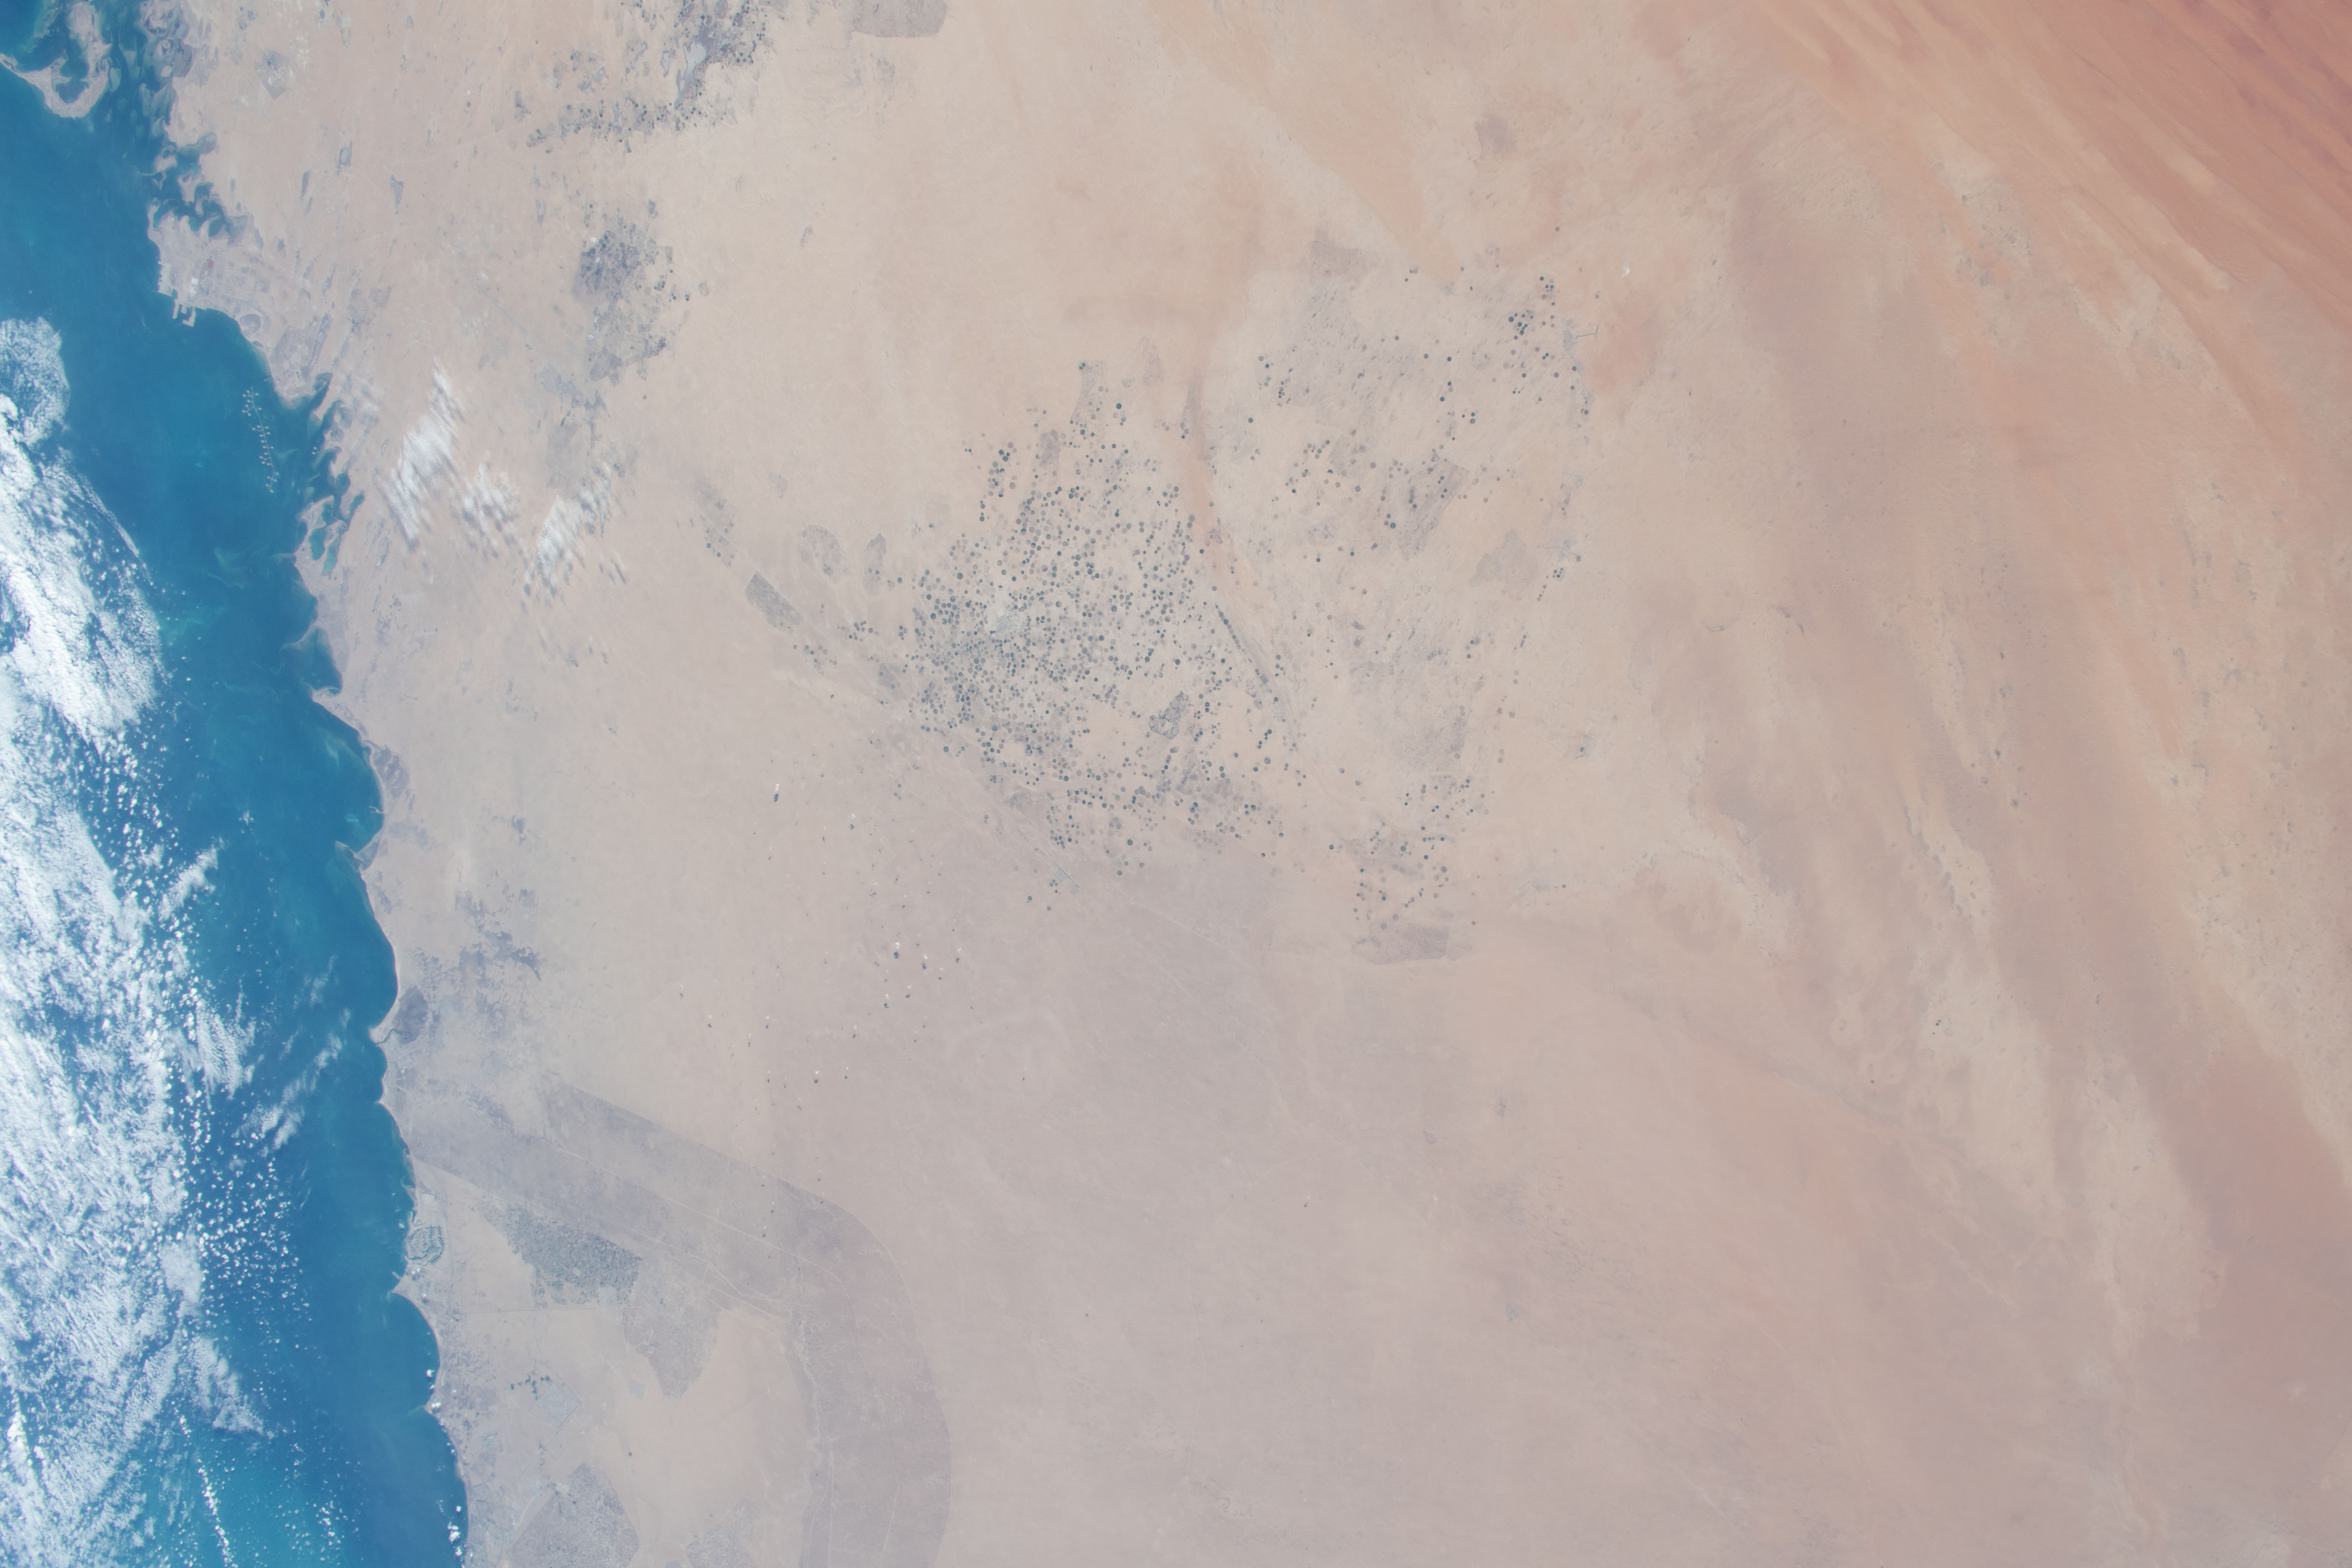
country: SAUDI ARABIA
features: QAYAT AL ULYA, PERSIAN GULF, SAUDI ARABIA
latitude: 27.5
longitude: 47.5
